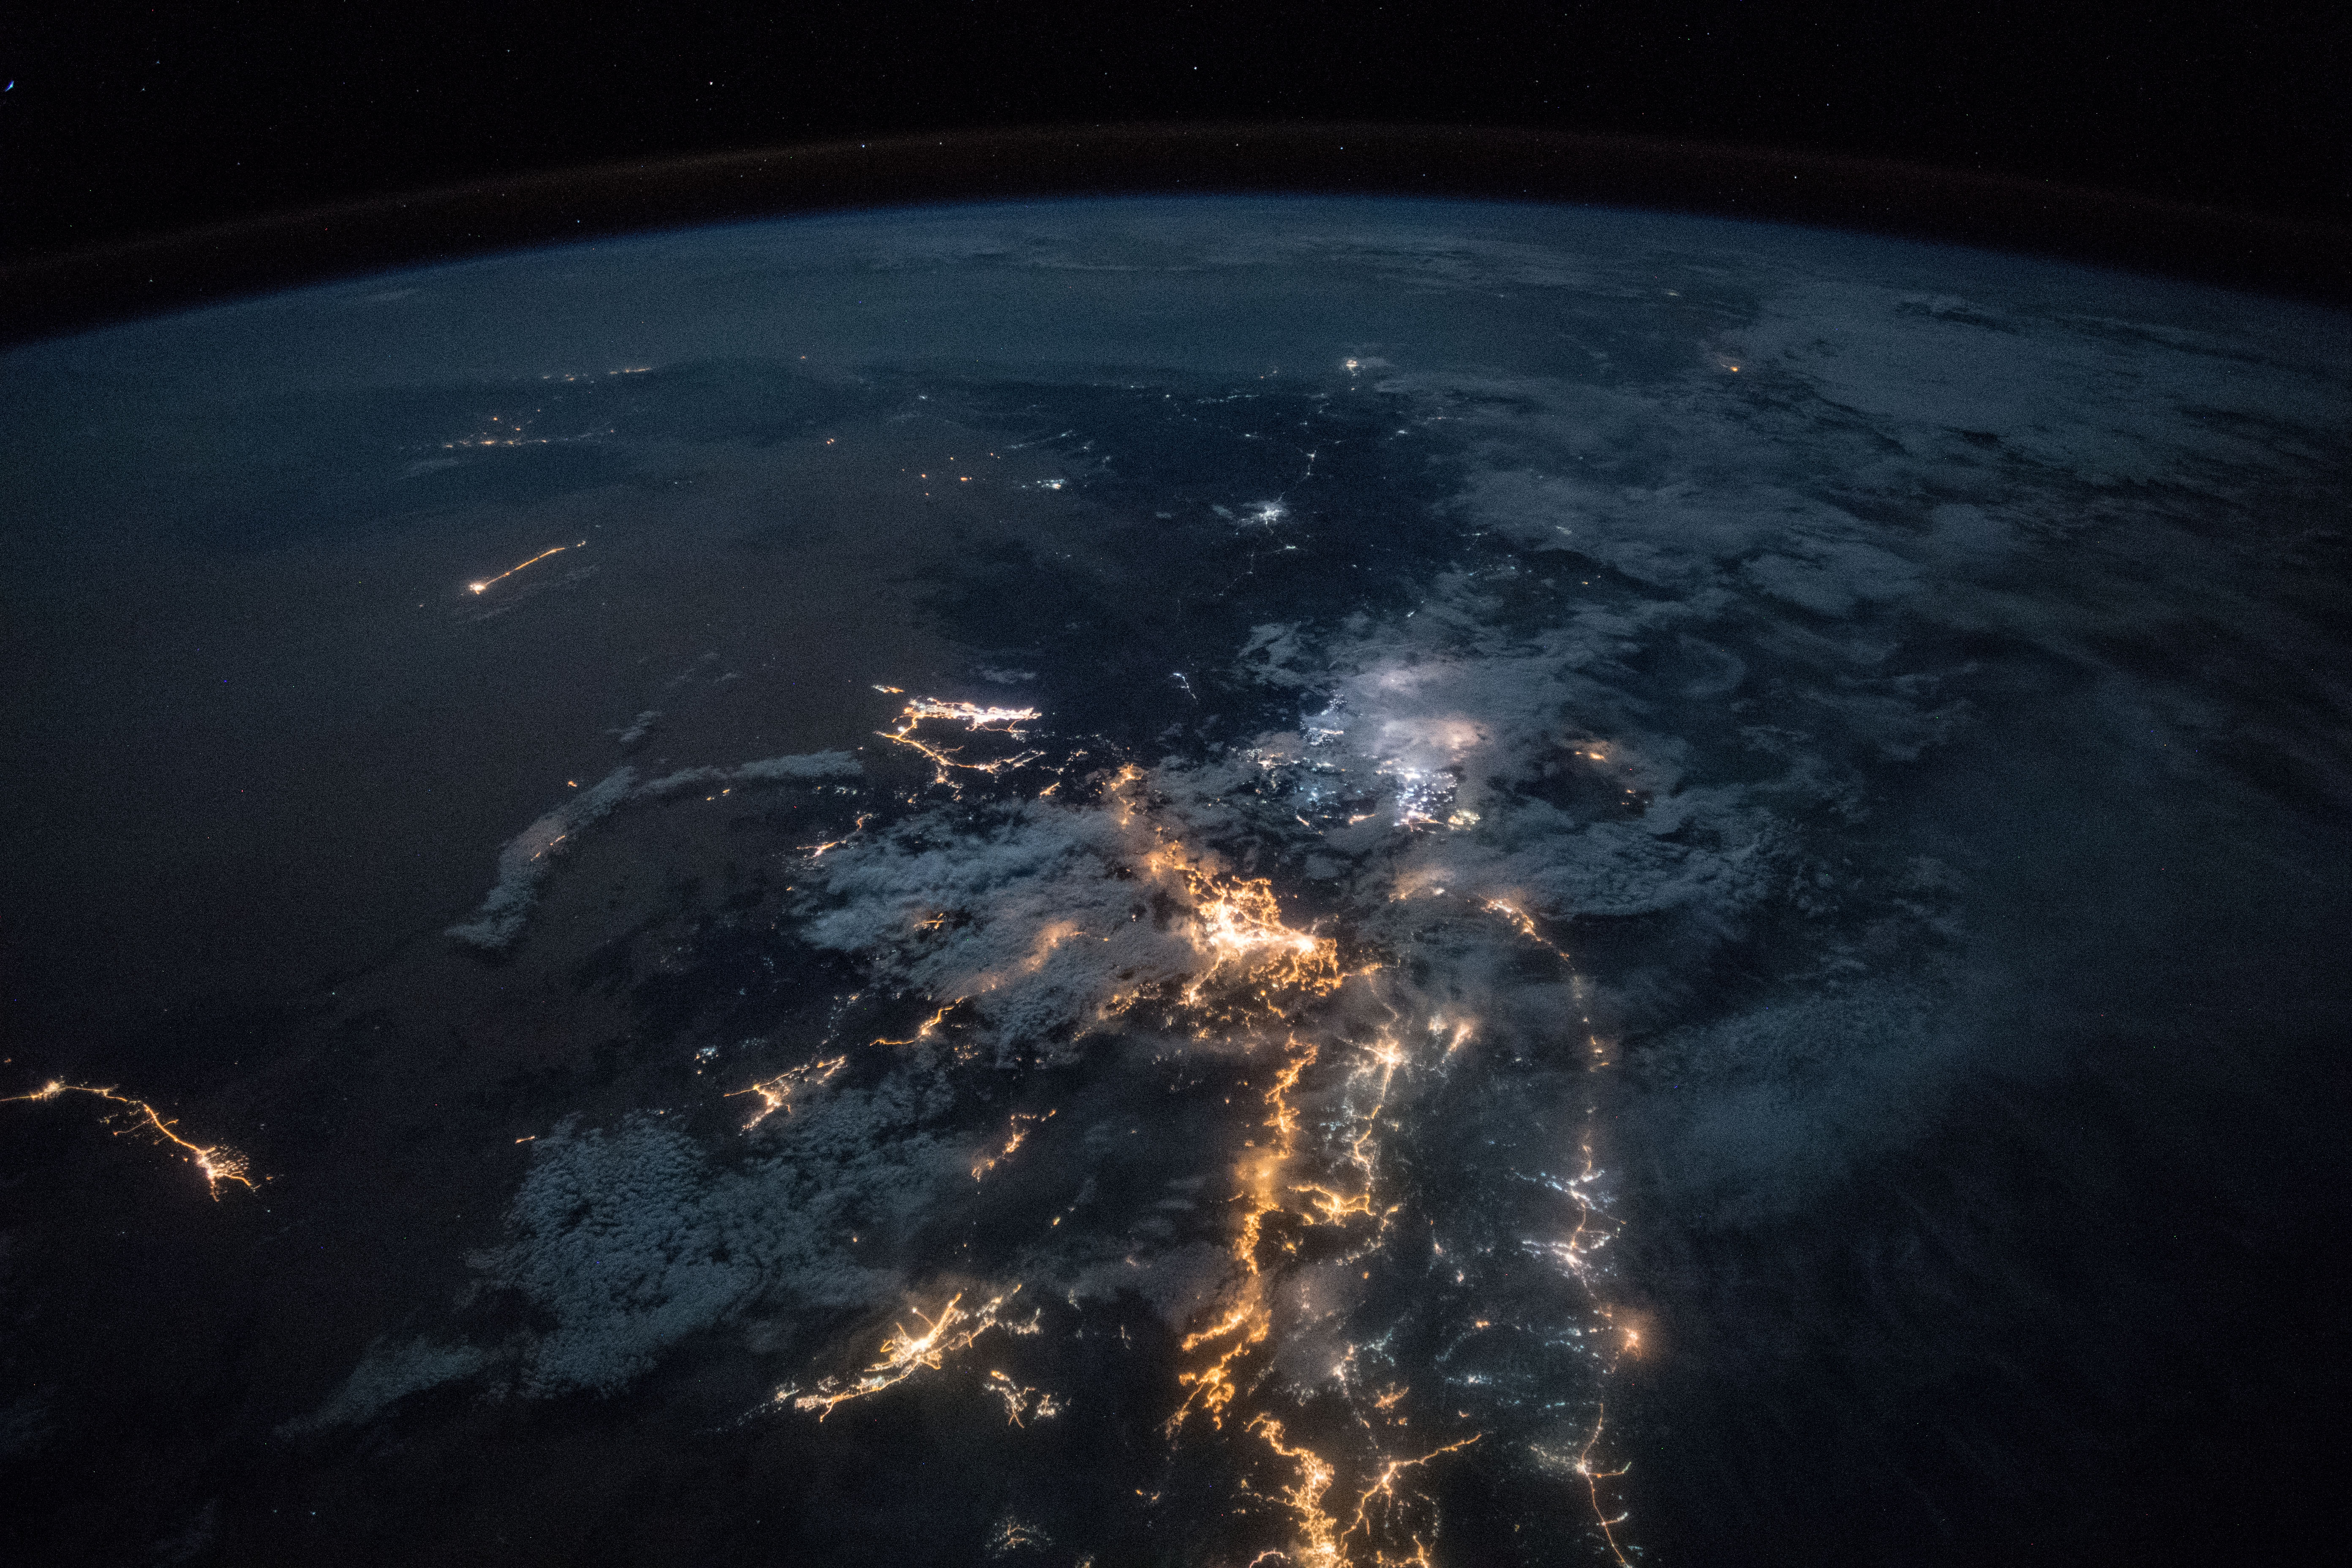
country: SAUDI ARABIA
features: WADI ALAGEEG CITY, NAJRAN CITY, JAZAN CITY, FAYFA CITY, ABU ARISH CITY, SABYA CITY, ASIR MOUNTAINS, RED SEA, NIGHT, EARTH LIMB
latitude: 17.1
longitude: 43.9
